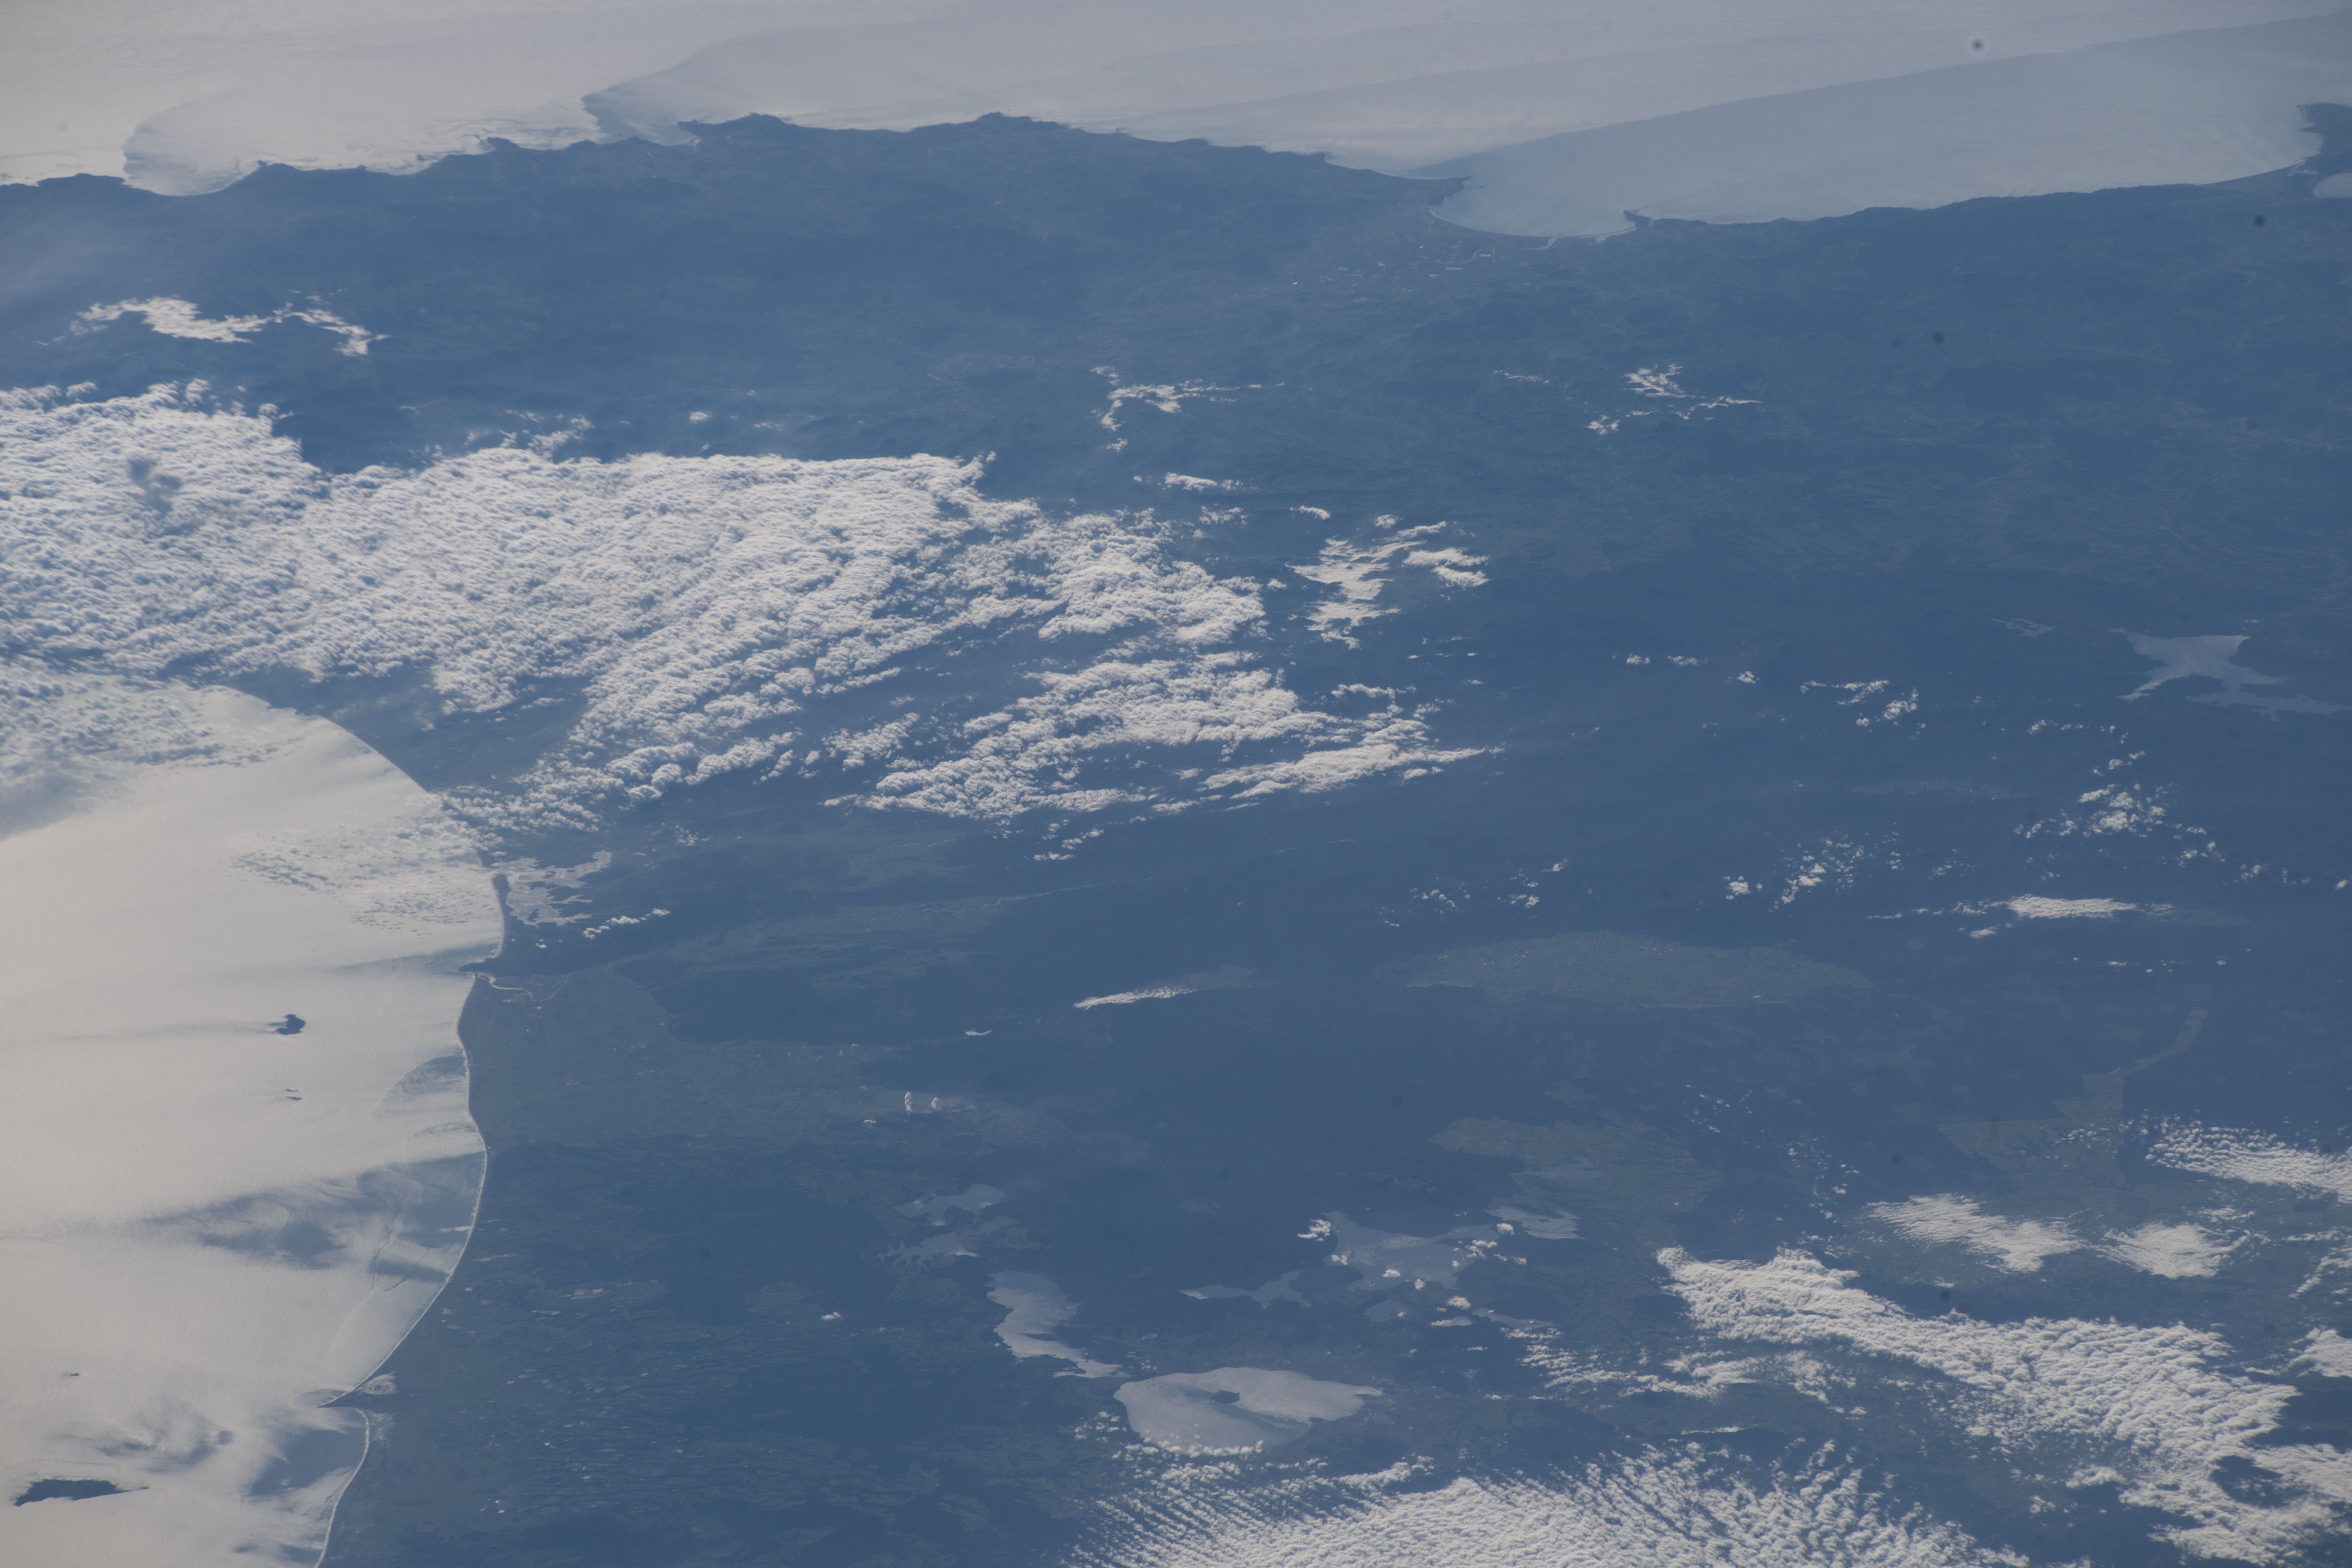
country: NEW ZEALAND-NI
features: NORTH ISLAND, HAWKE'S BAY, BAY OF PLENTY
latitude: -38.4
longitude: 177.2
